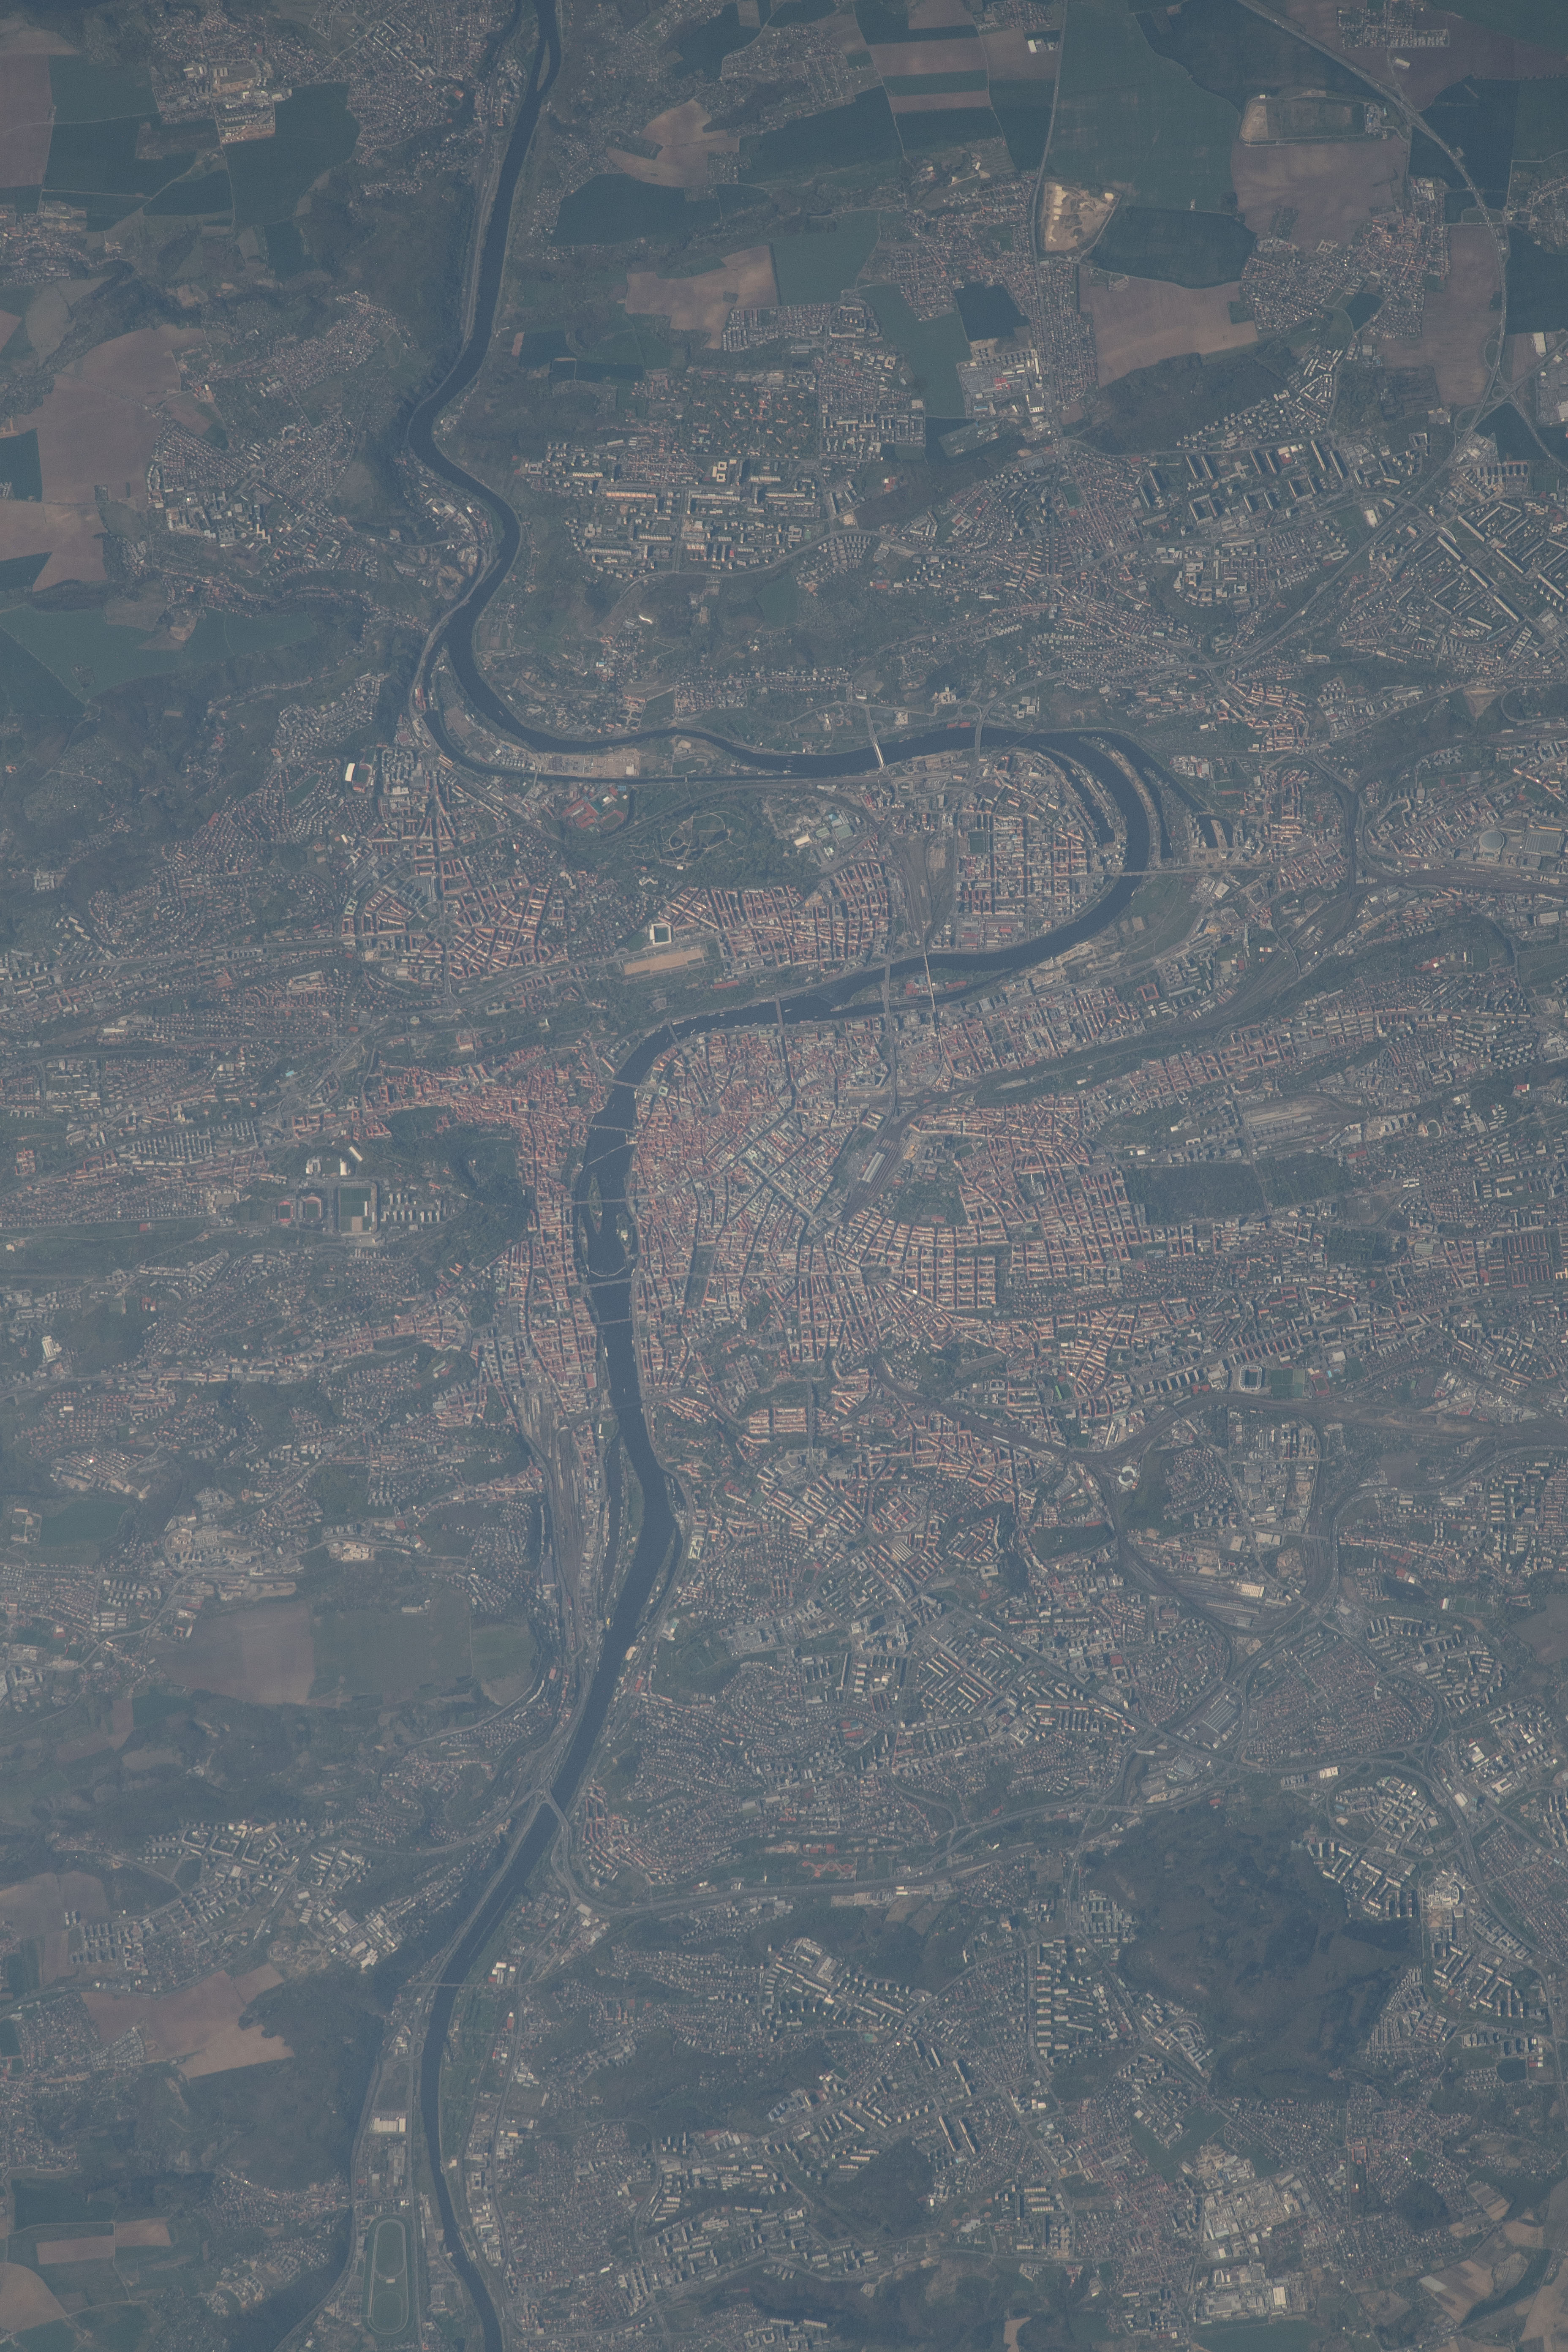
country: CZECH REPUBLIC
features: PRAGUE, VLTAVA RIVER
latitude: 50.1
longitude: 14.4
